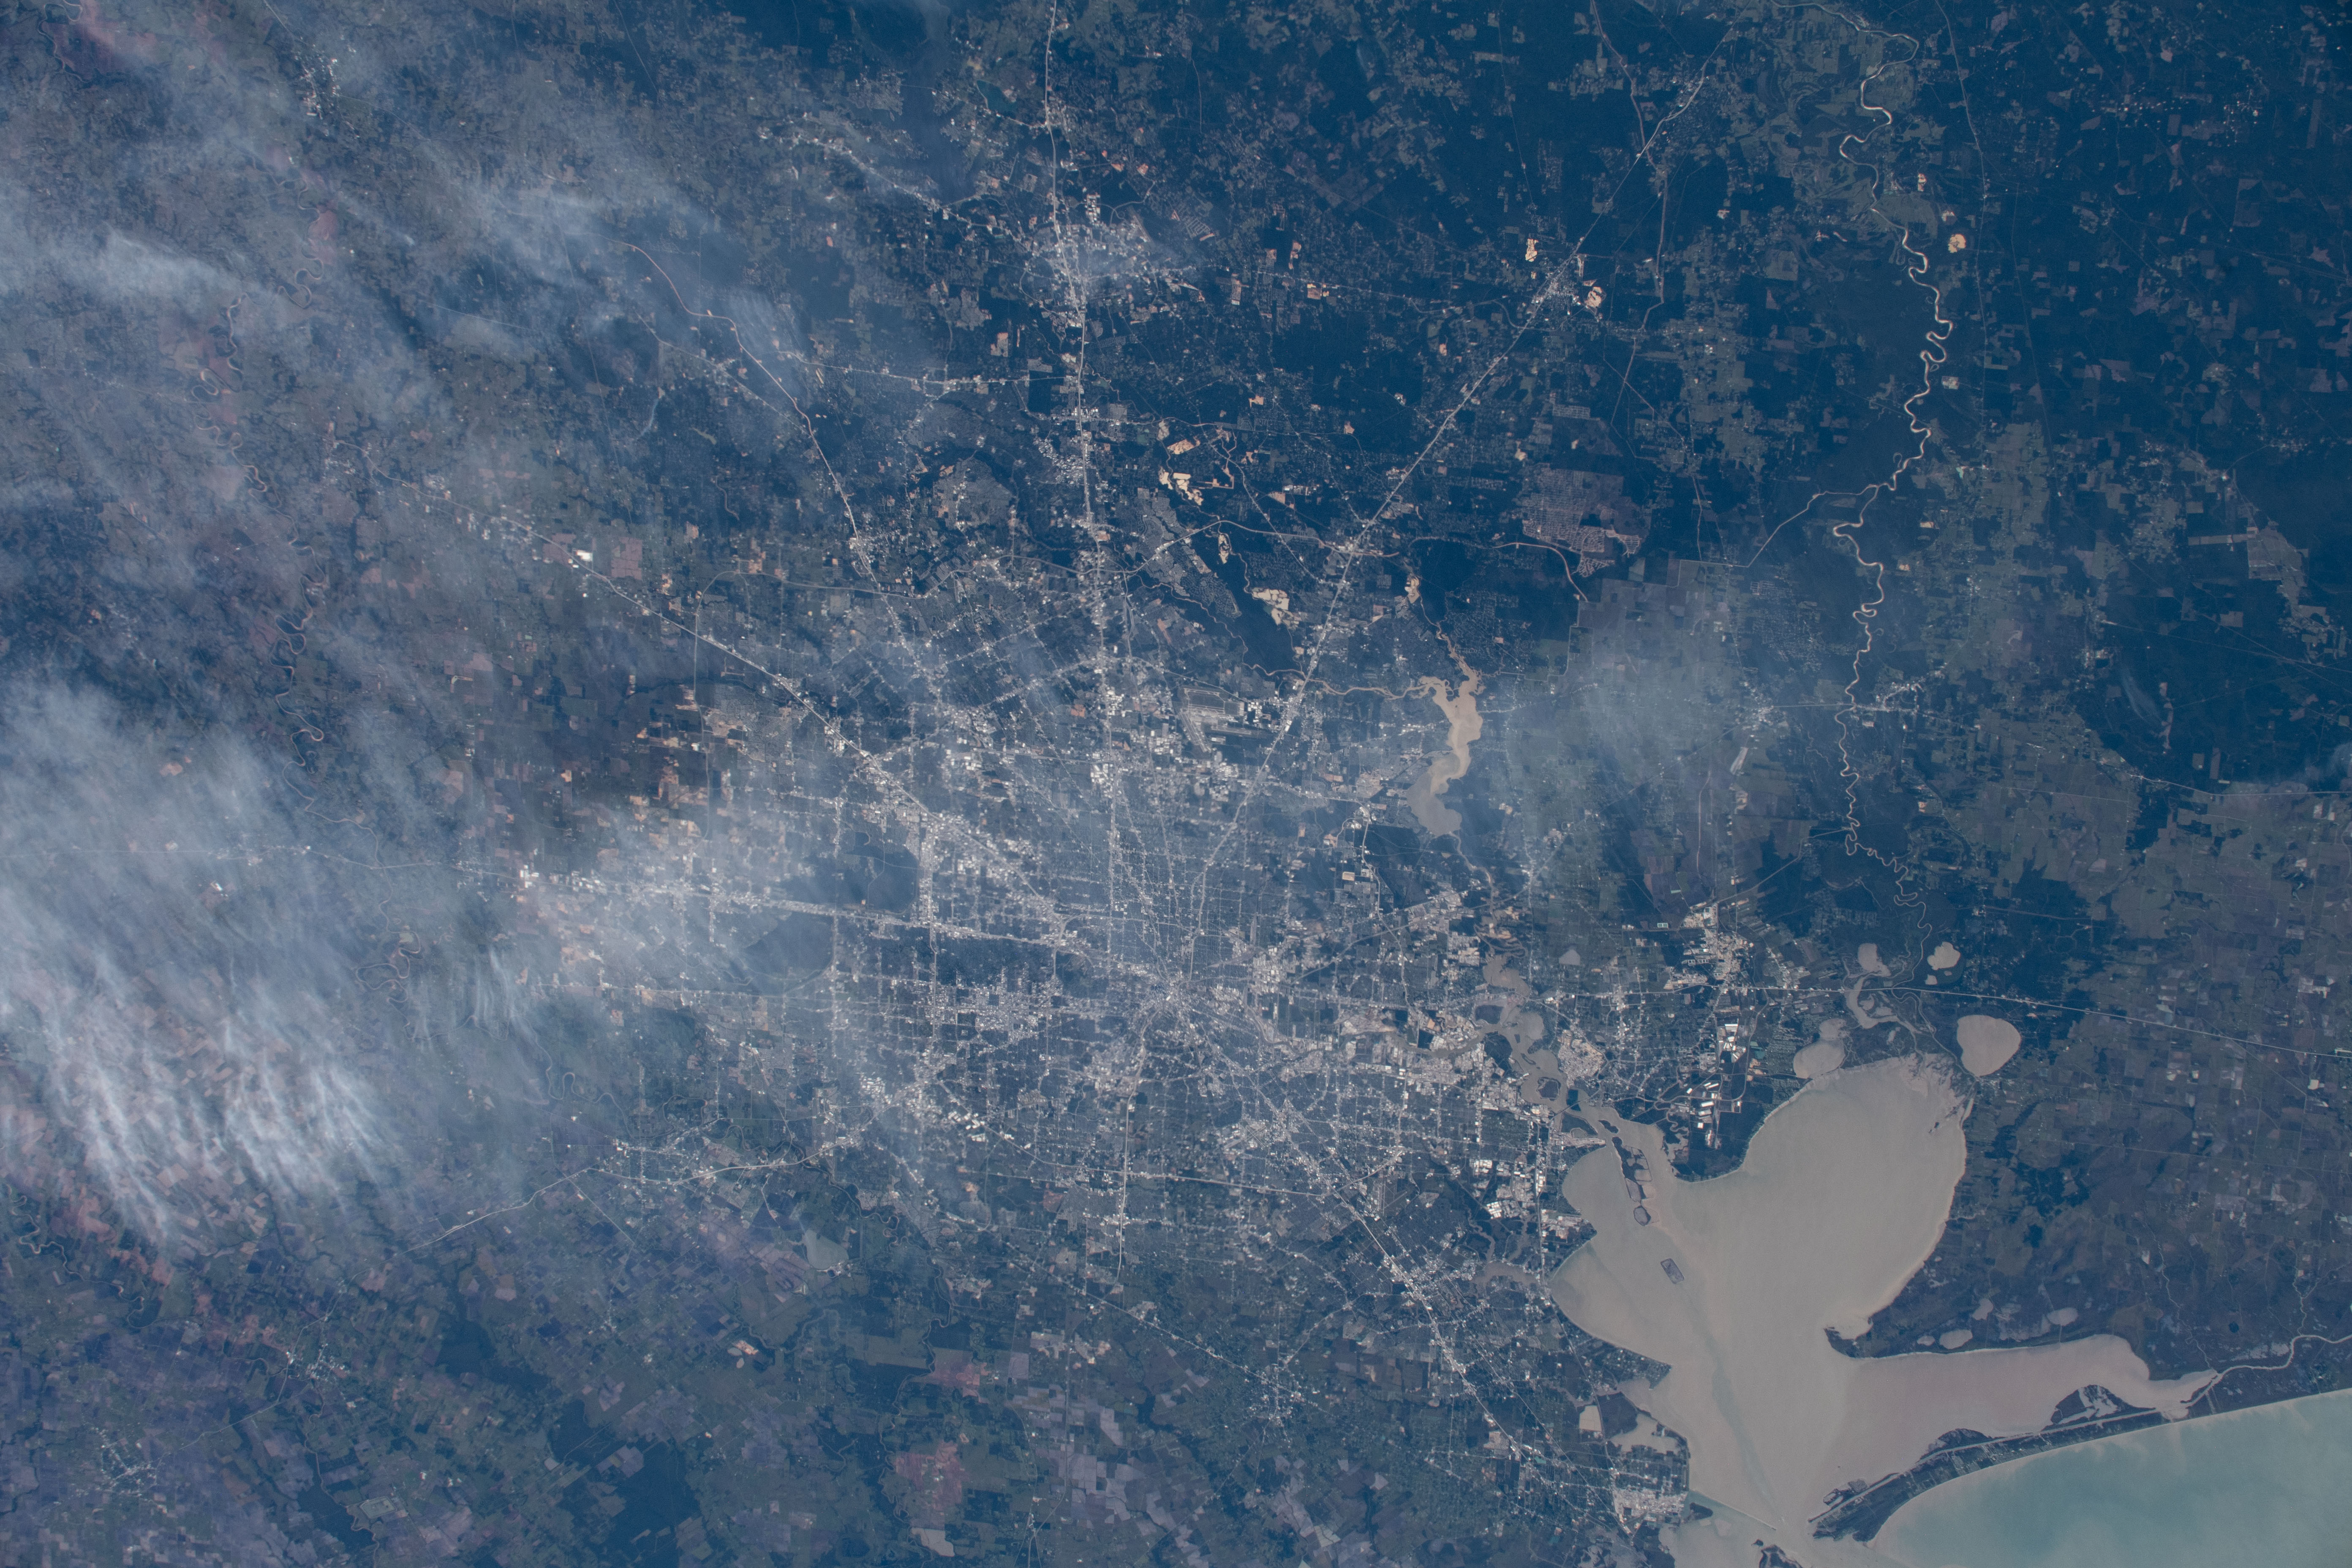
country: USA-TEXAS
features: HOUSTON, GALVESTON BAY, GALVESTON ISLAND
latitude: 30.0
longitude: -95.3
